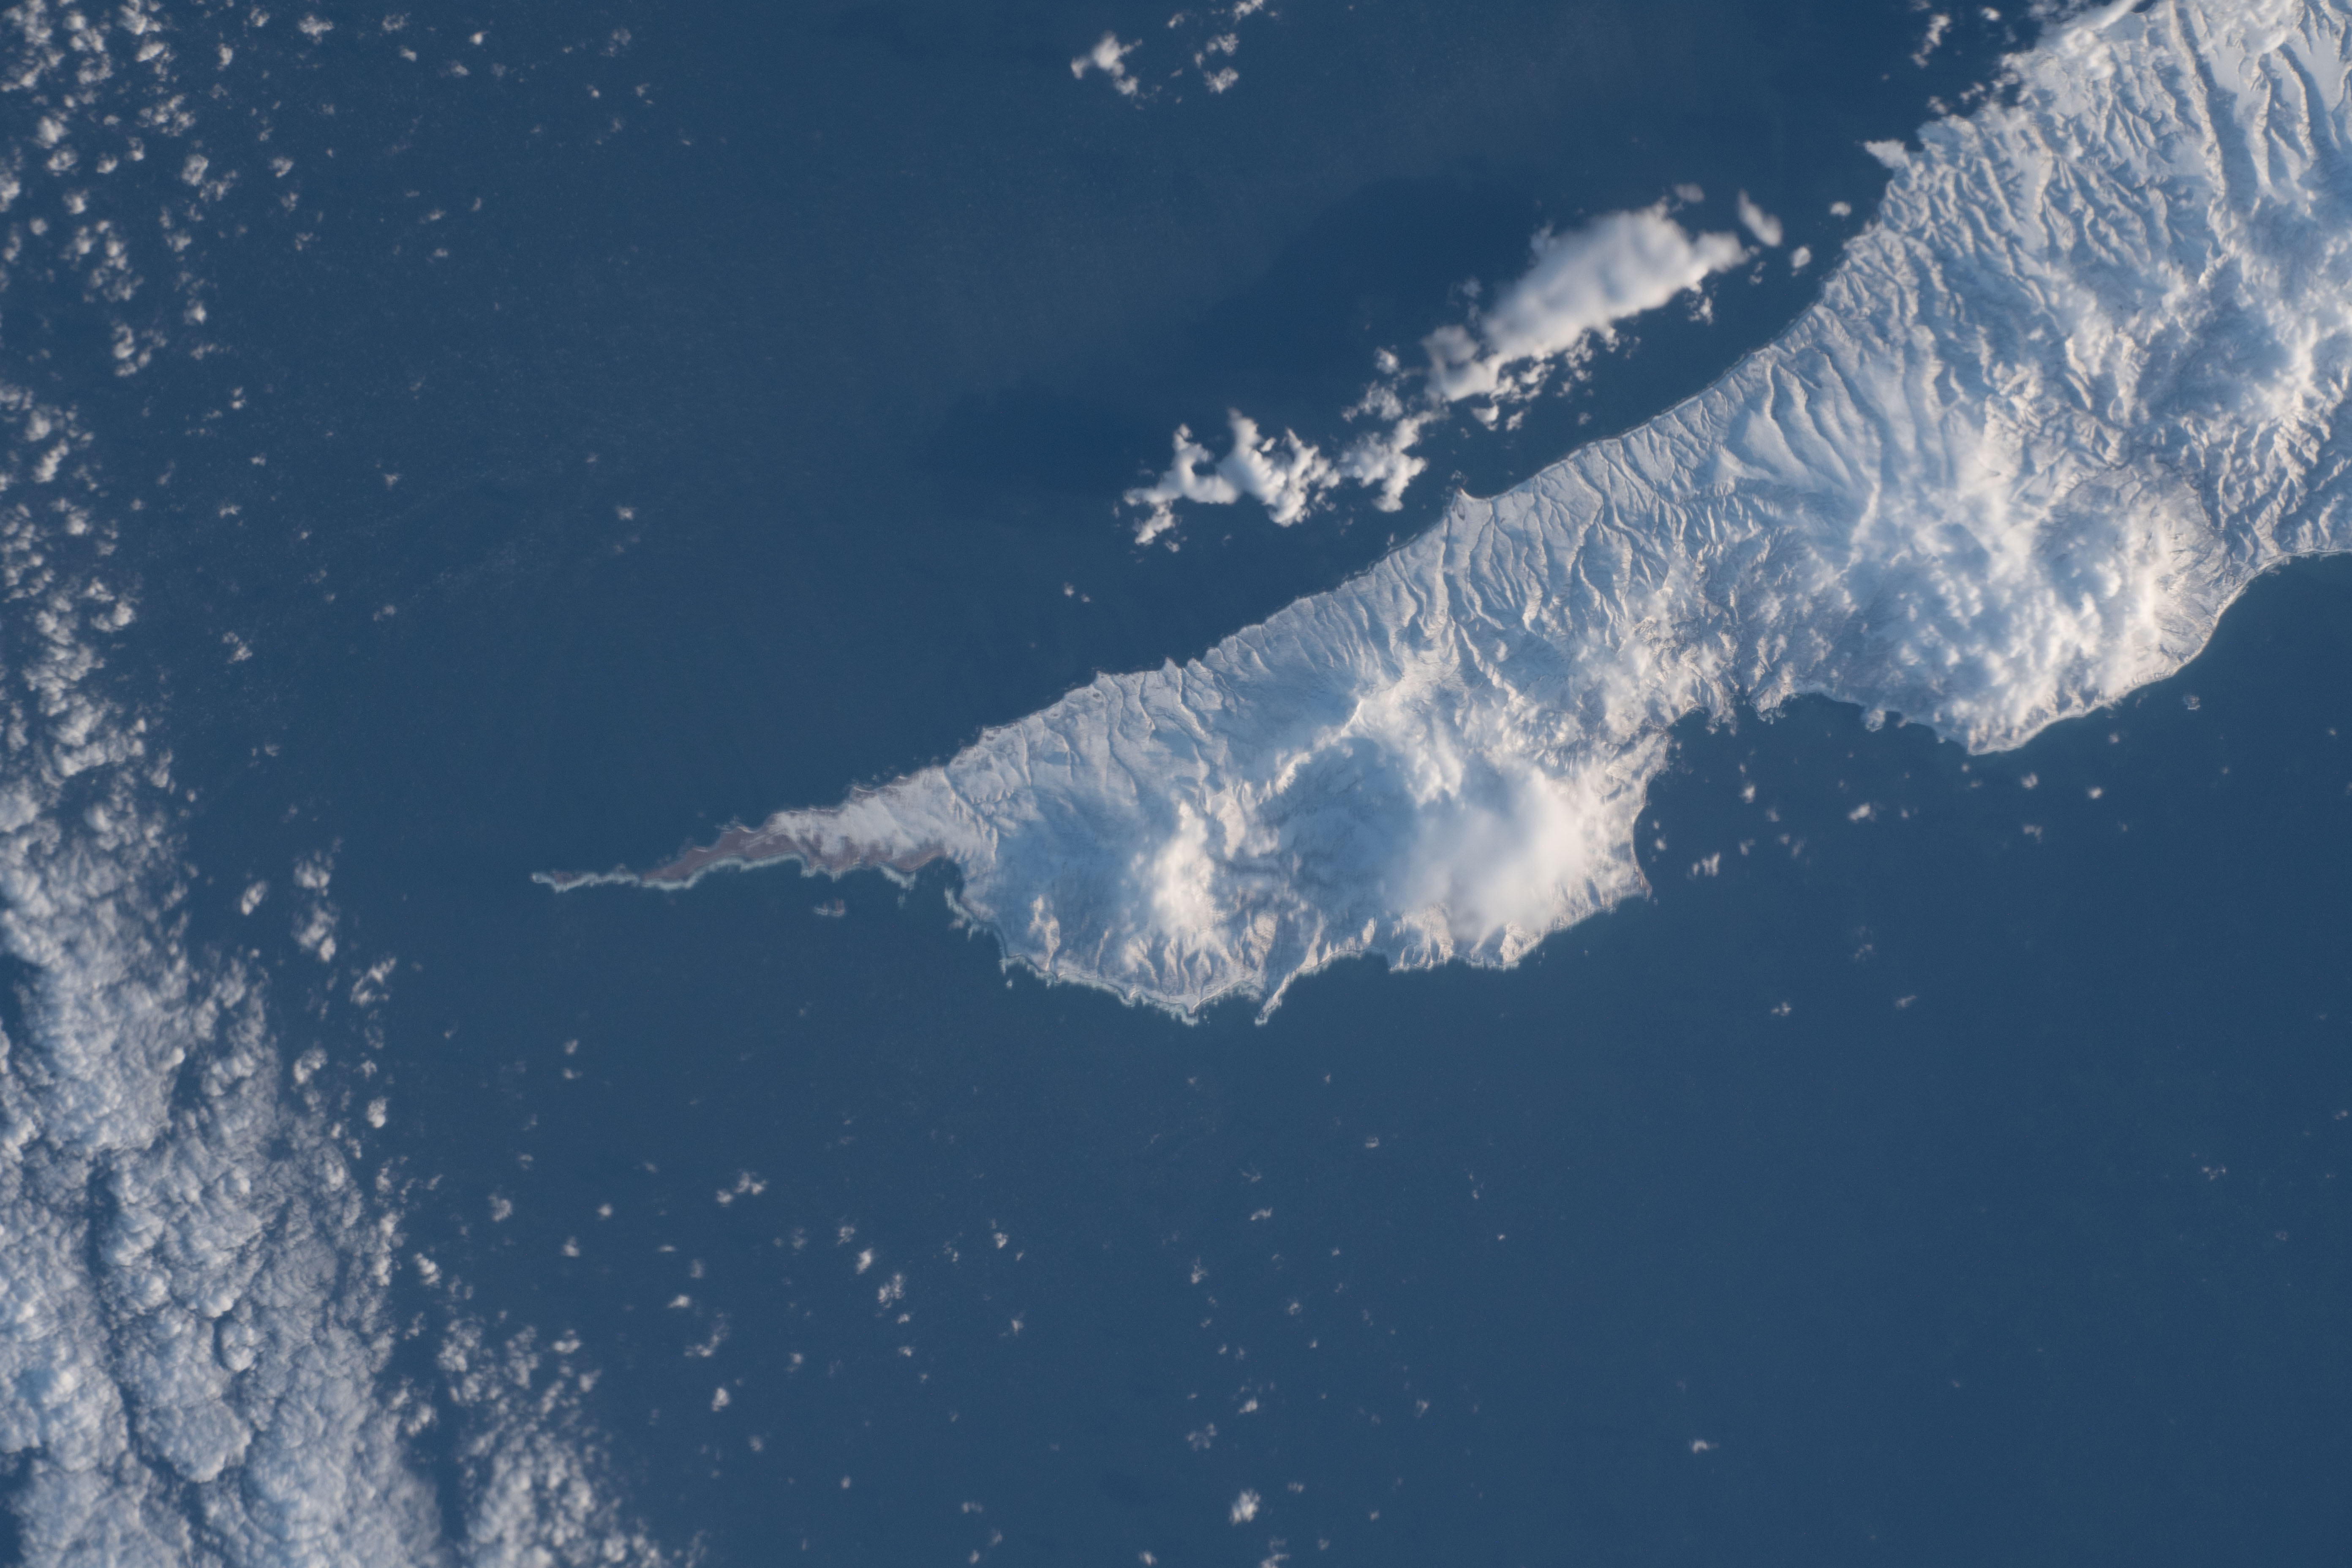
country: RUSSIAN FEDERATION
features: URUP ISLAND
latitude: 46.1
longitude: 150.3
